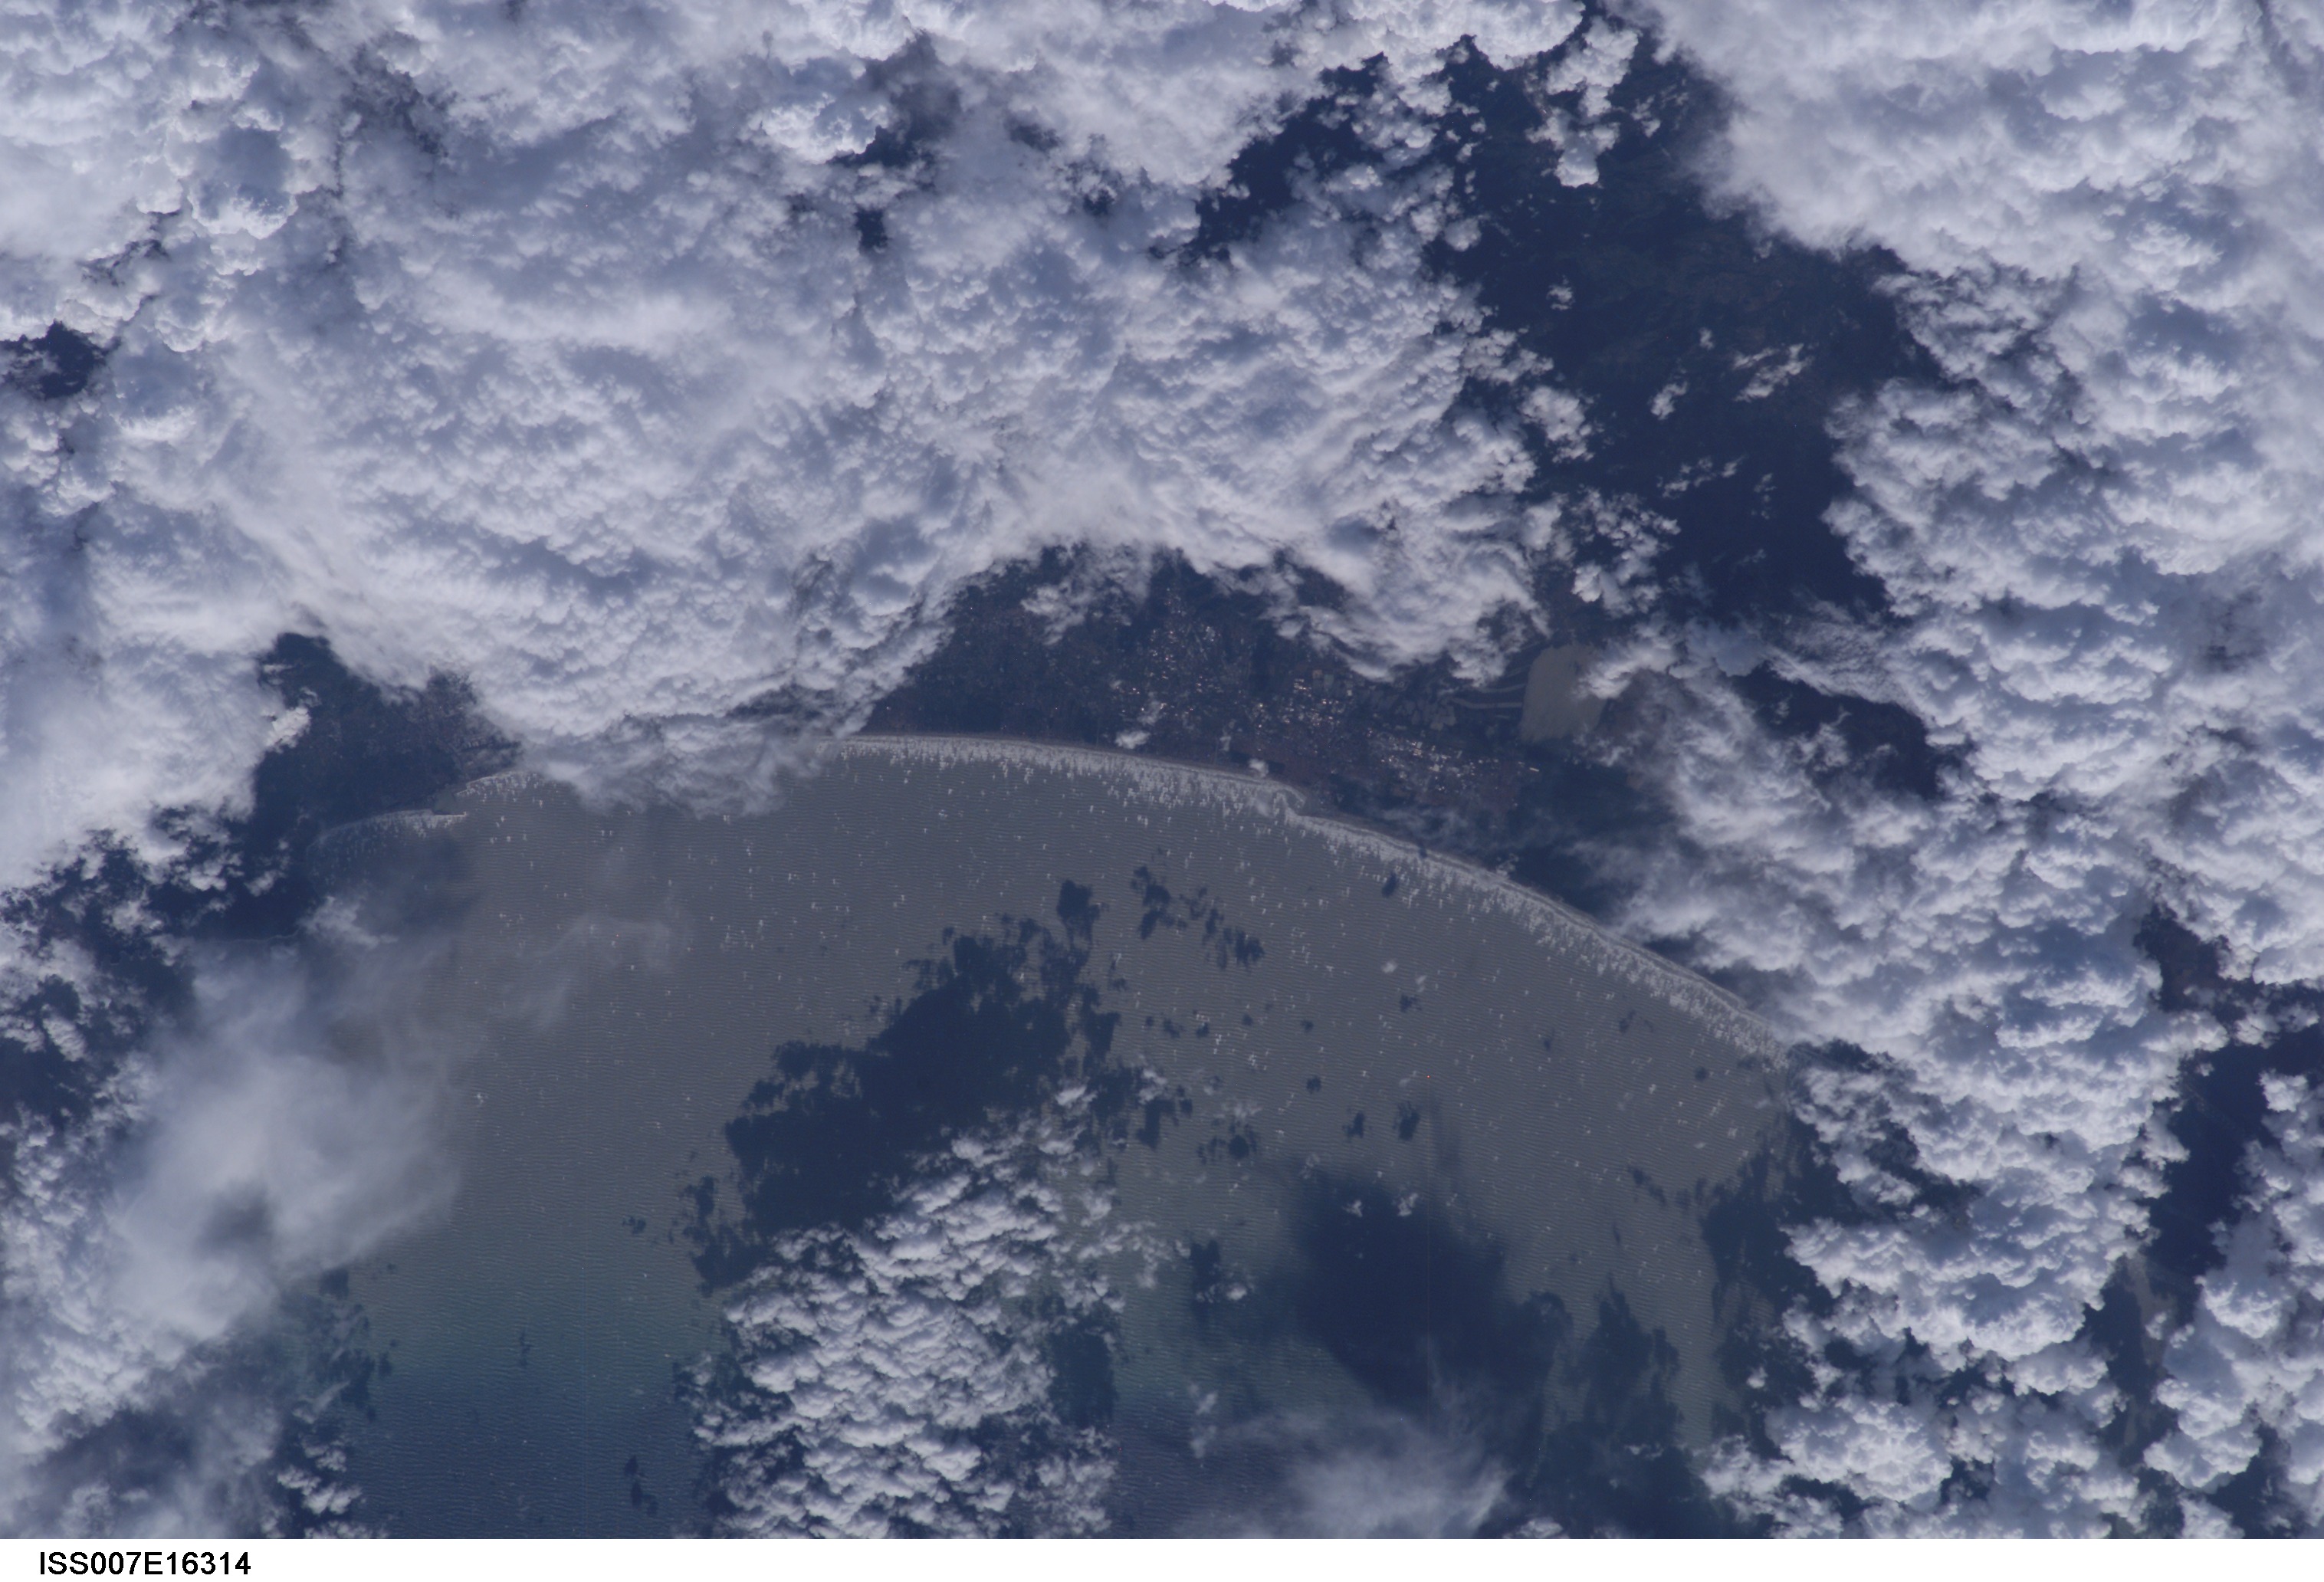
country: ITALY
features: COAST, AGRICULTURE, LAKE
